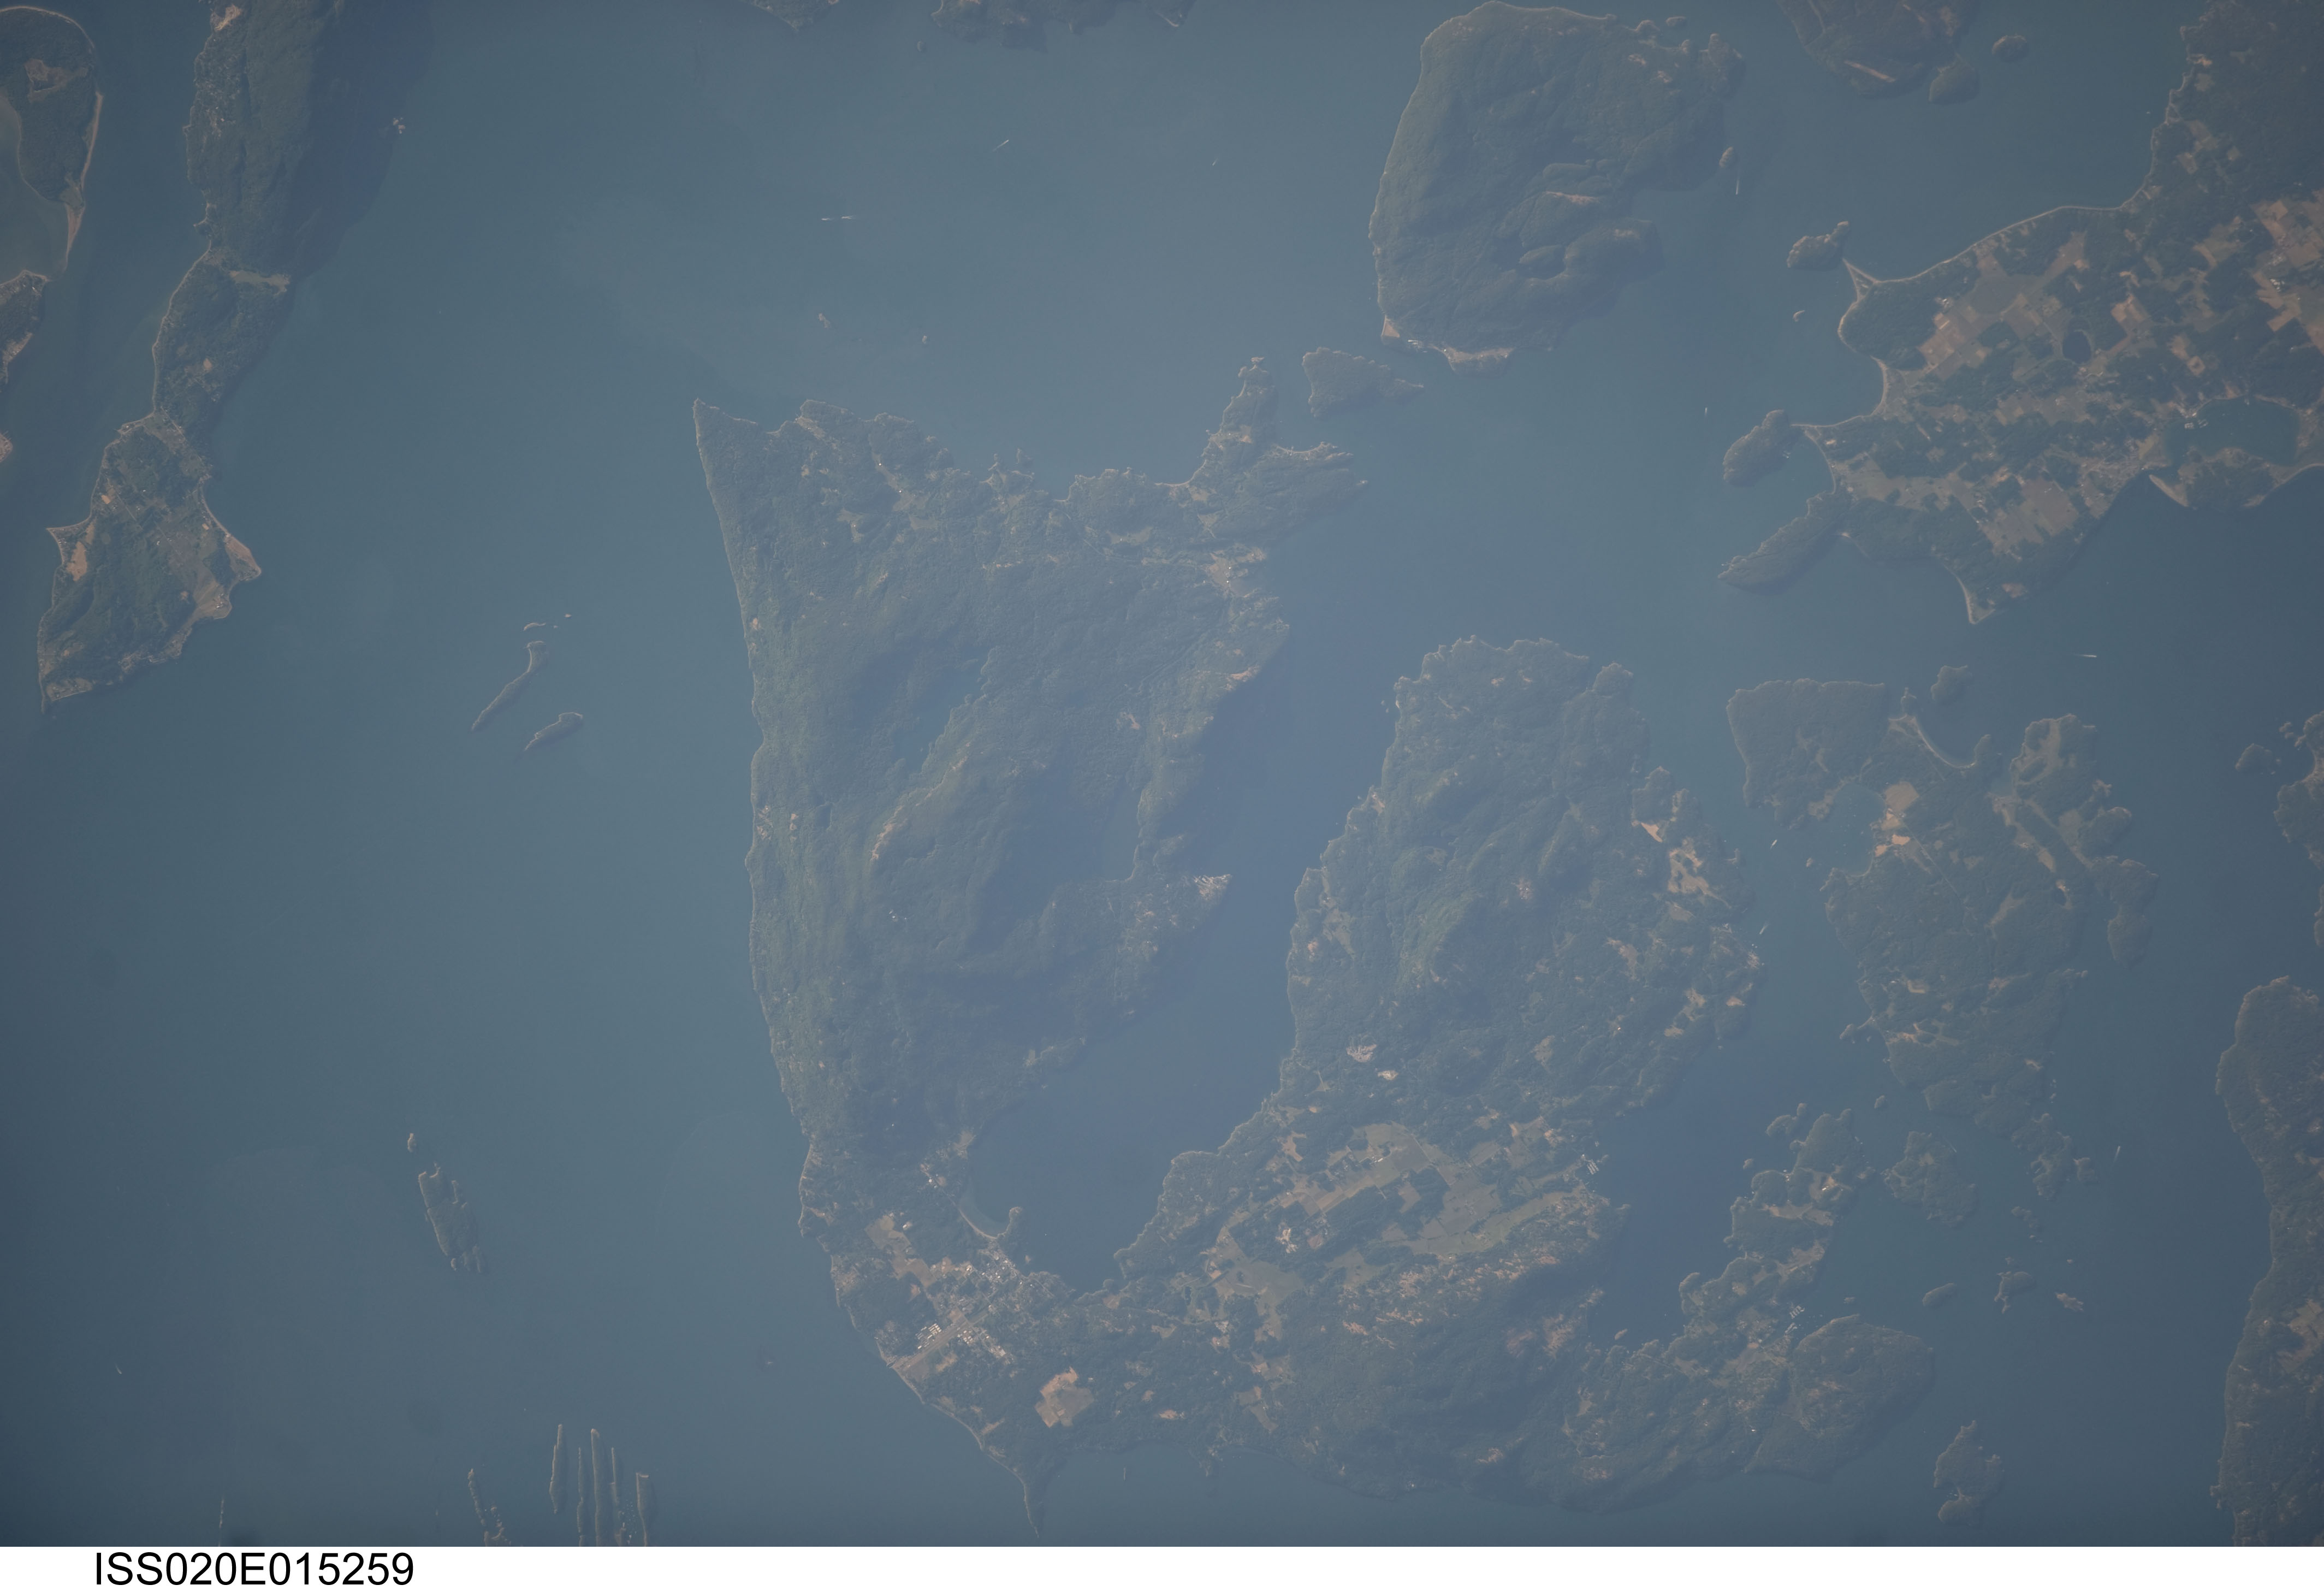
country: USA-WASHINGTON
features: OBSTRUCTION ISLAND,ROSARIO STRAIT; OLGA; ISLANDS: ORCAS,USA,LUMMI ISLAND,BLAKELY ISLAND,LUMMI; WASHINGTON,CLARK ISLAND,SHAW,ROSARIO STRAIT,JONES ISLAND,LOPEZ,BLAKELY,WASHINGTON,ORCAS ISLAND,SHAW ISLAND,EAST SOUND,CRANE ISLAND,BARNES ISLAND
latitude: 48.6
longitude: -122.8
